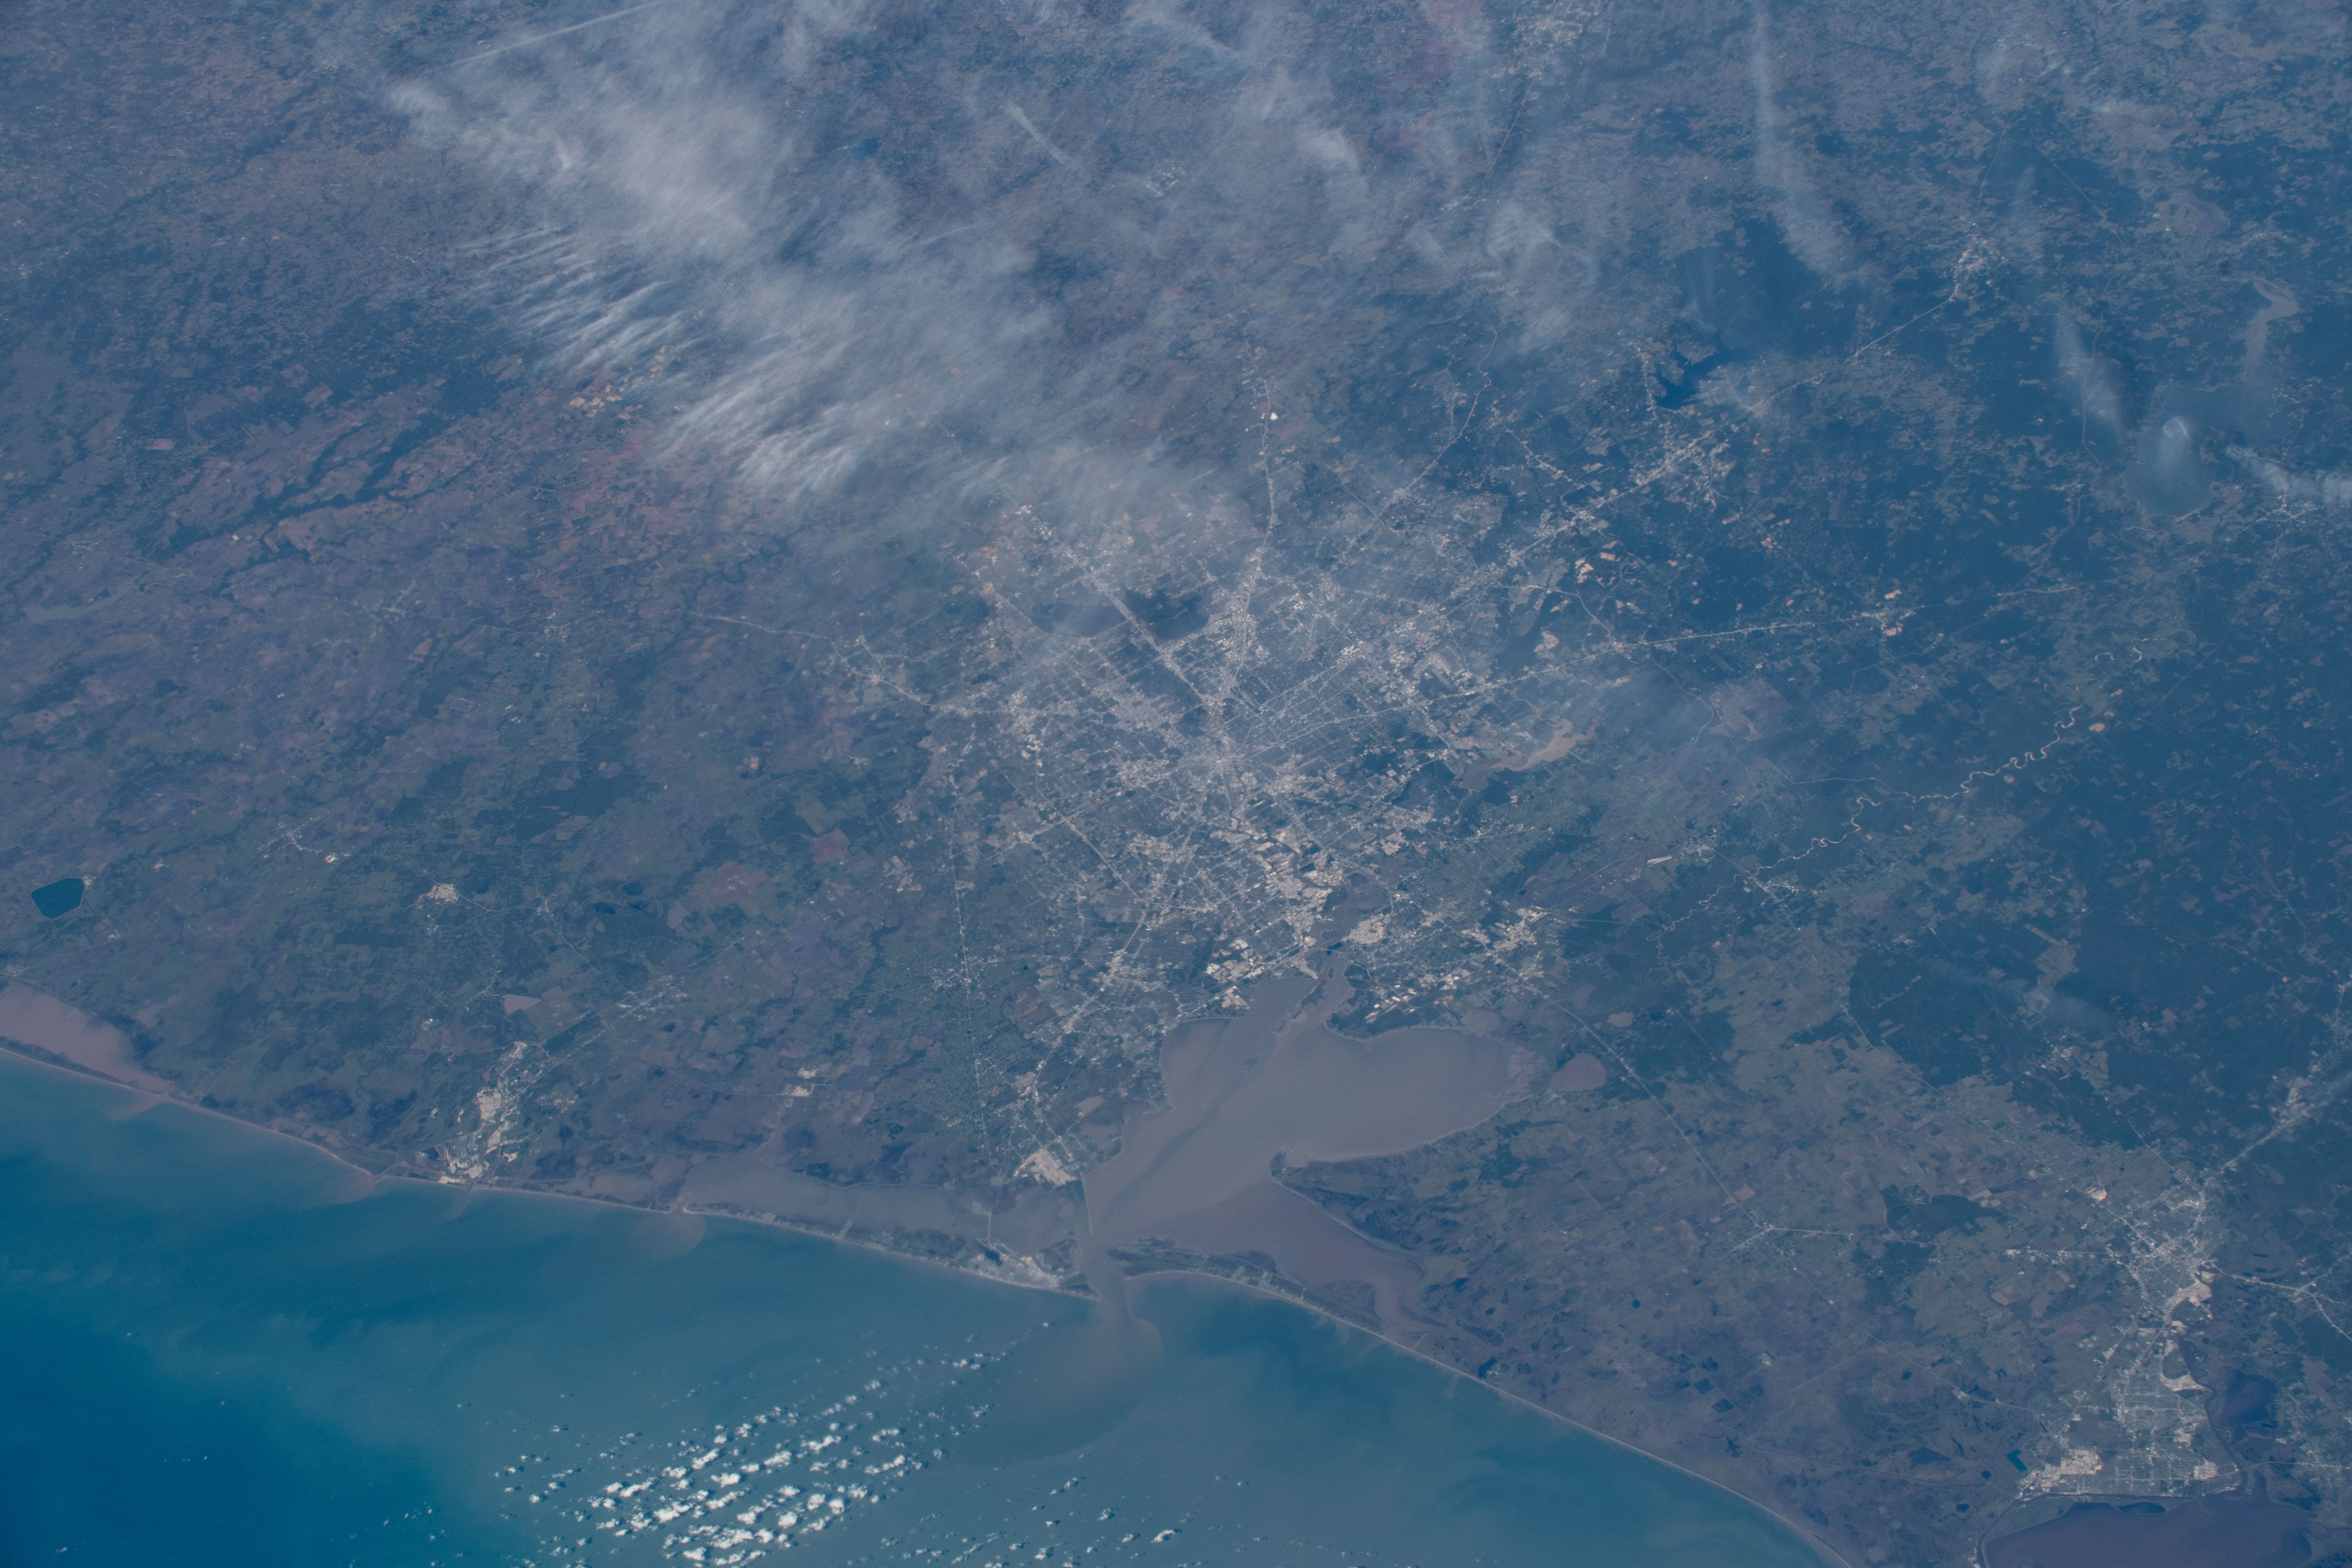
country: USA-TEXAS
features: HOUSTON, GALVESTON BAY, GALVESTON ISLAND
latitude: 29.8
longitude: -95.4
